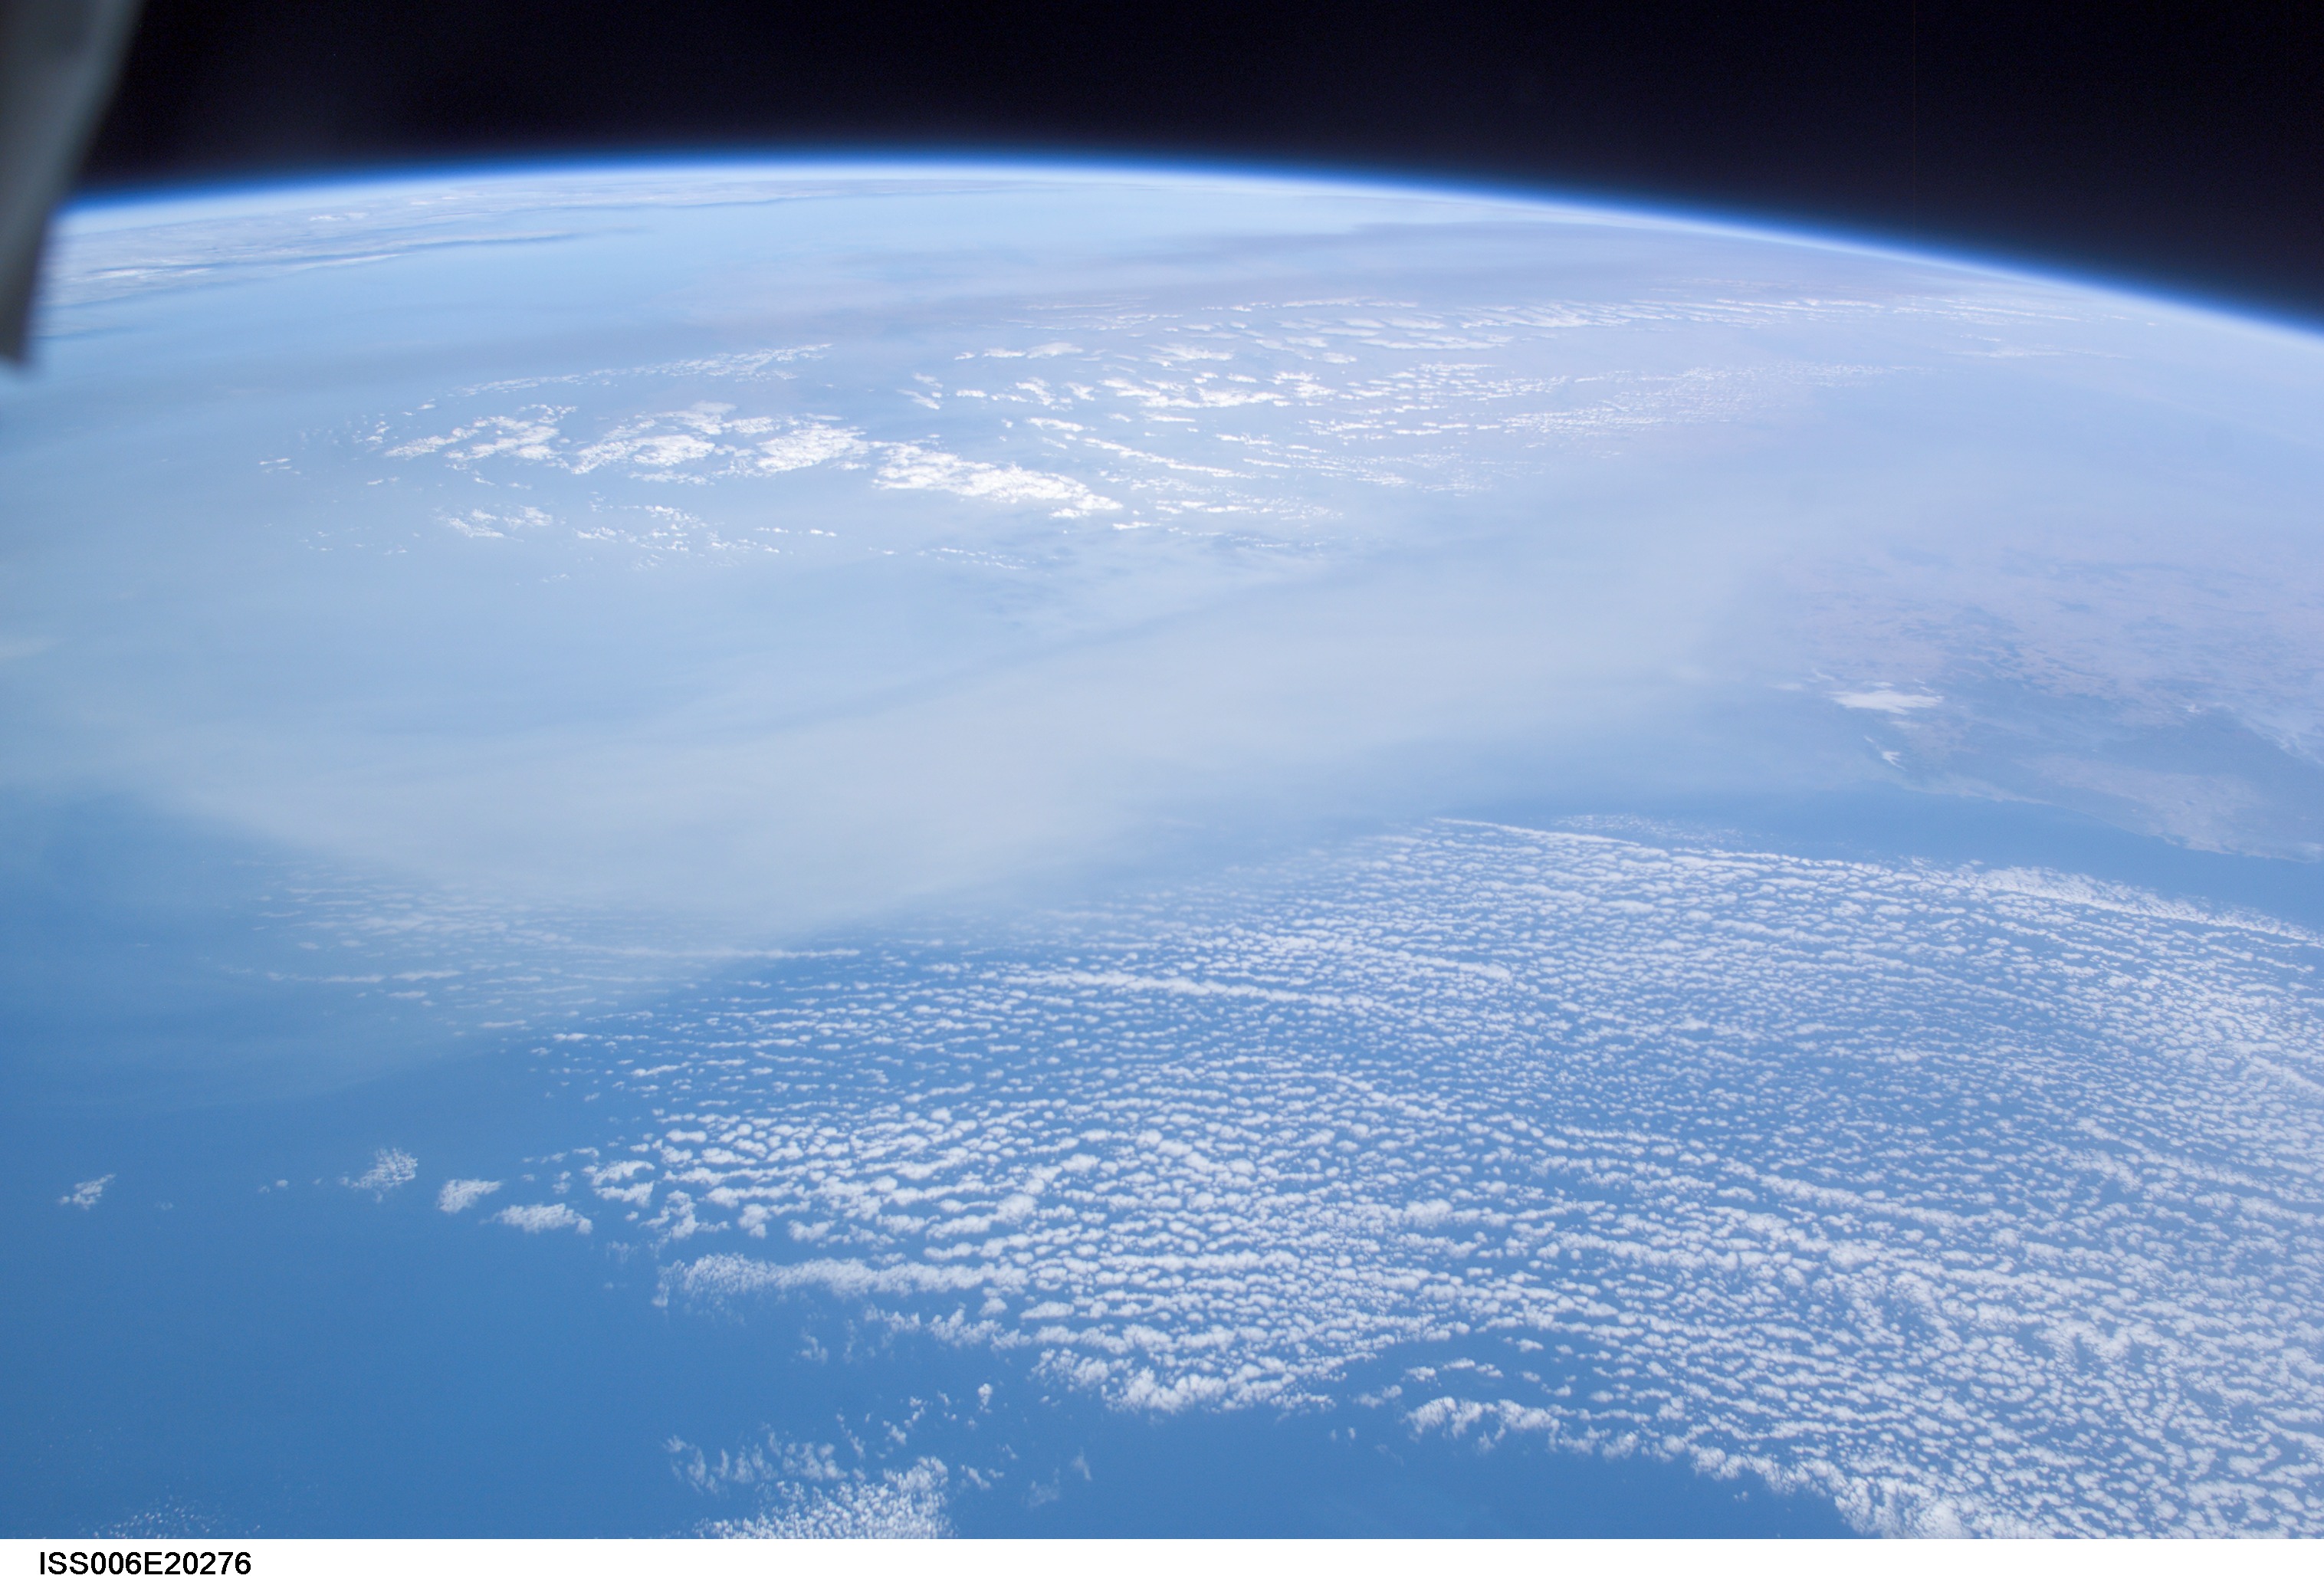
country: CLOUDS
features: ATMOSPHERIC LIMB, CL., SEA
